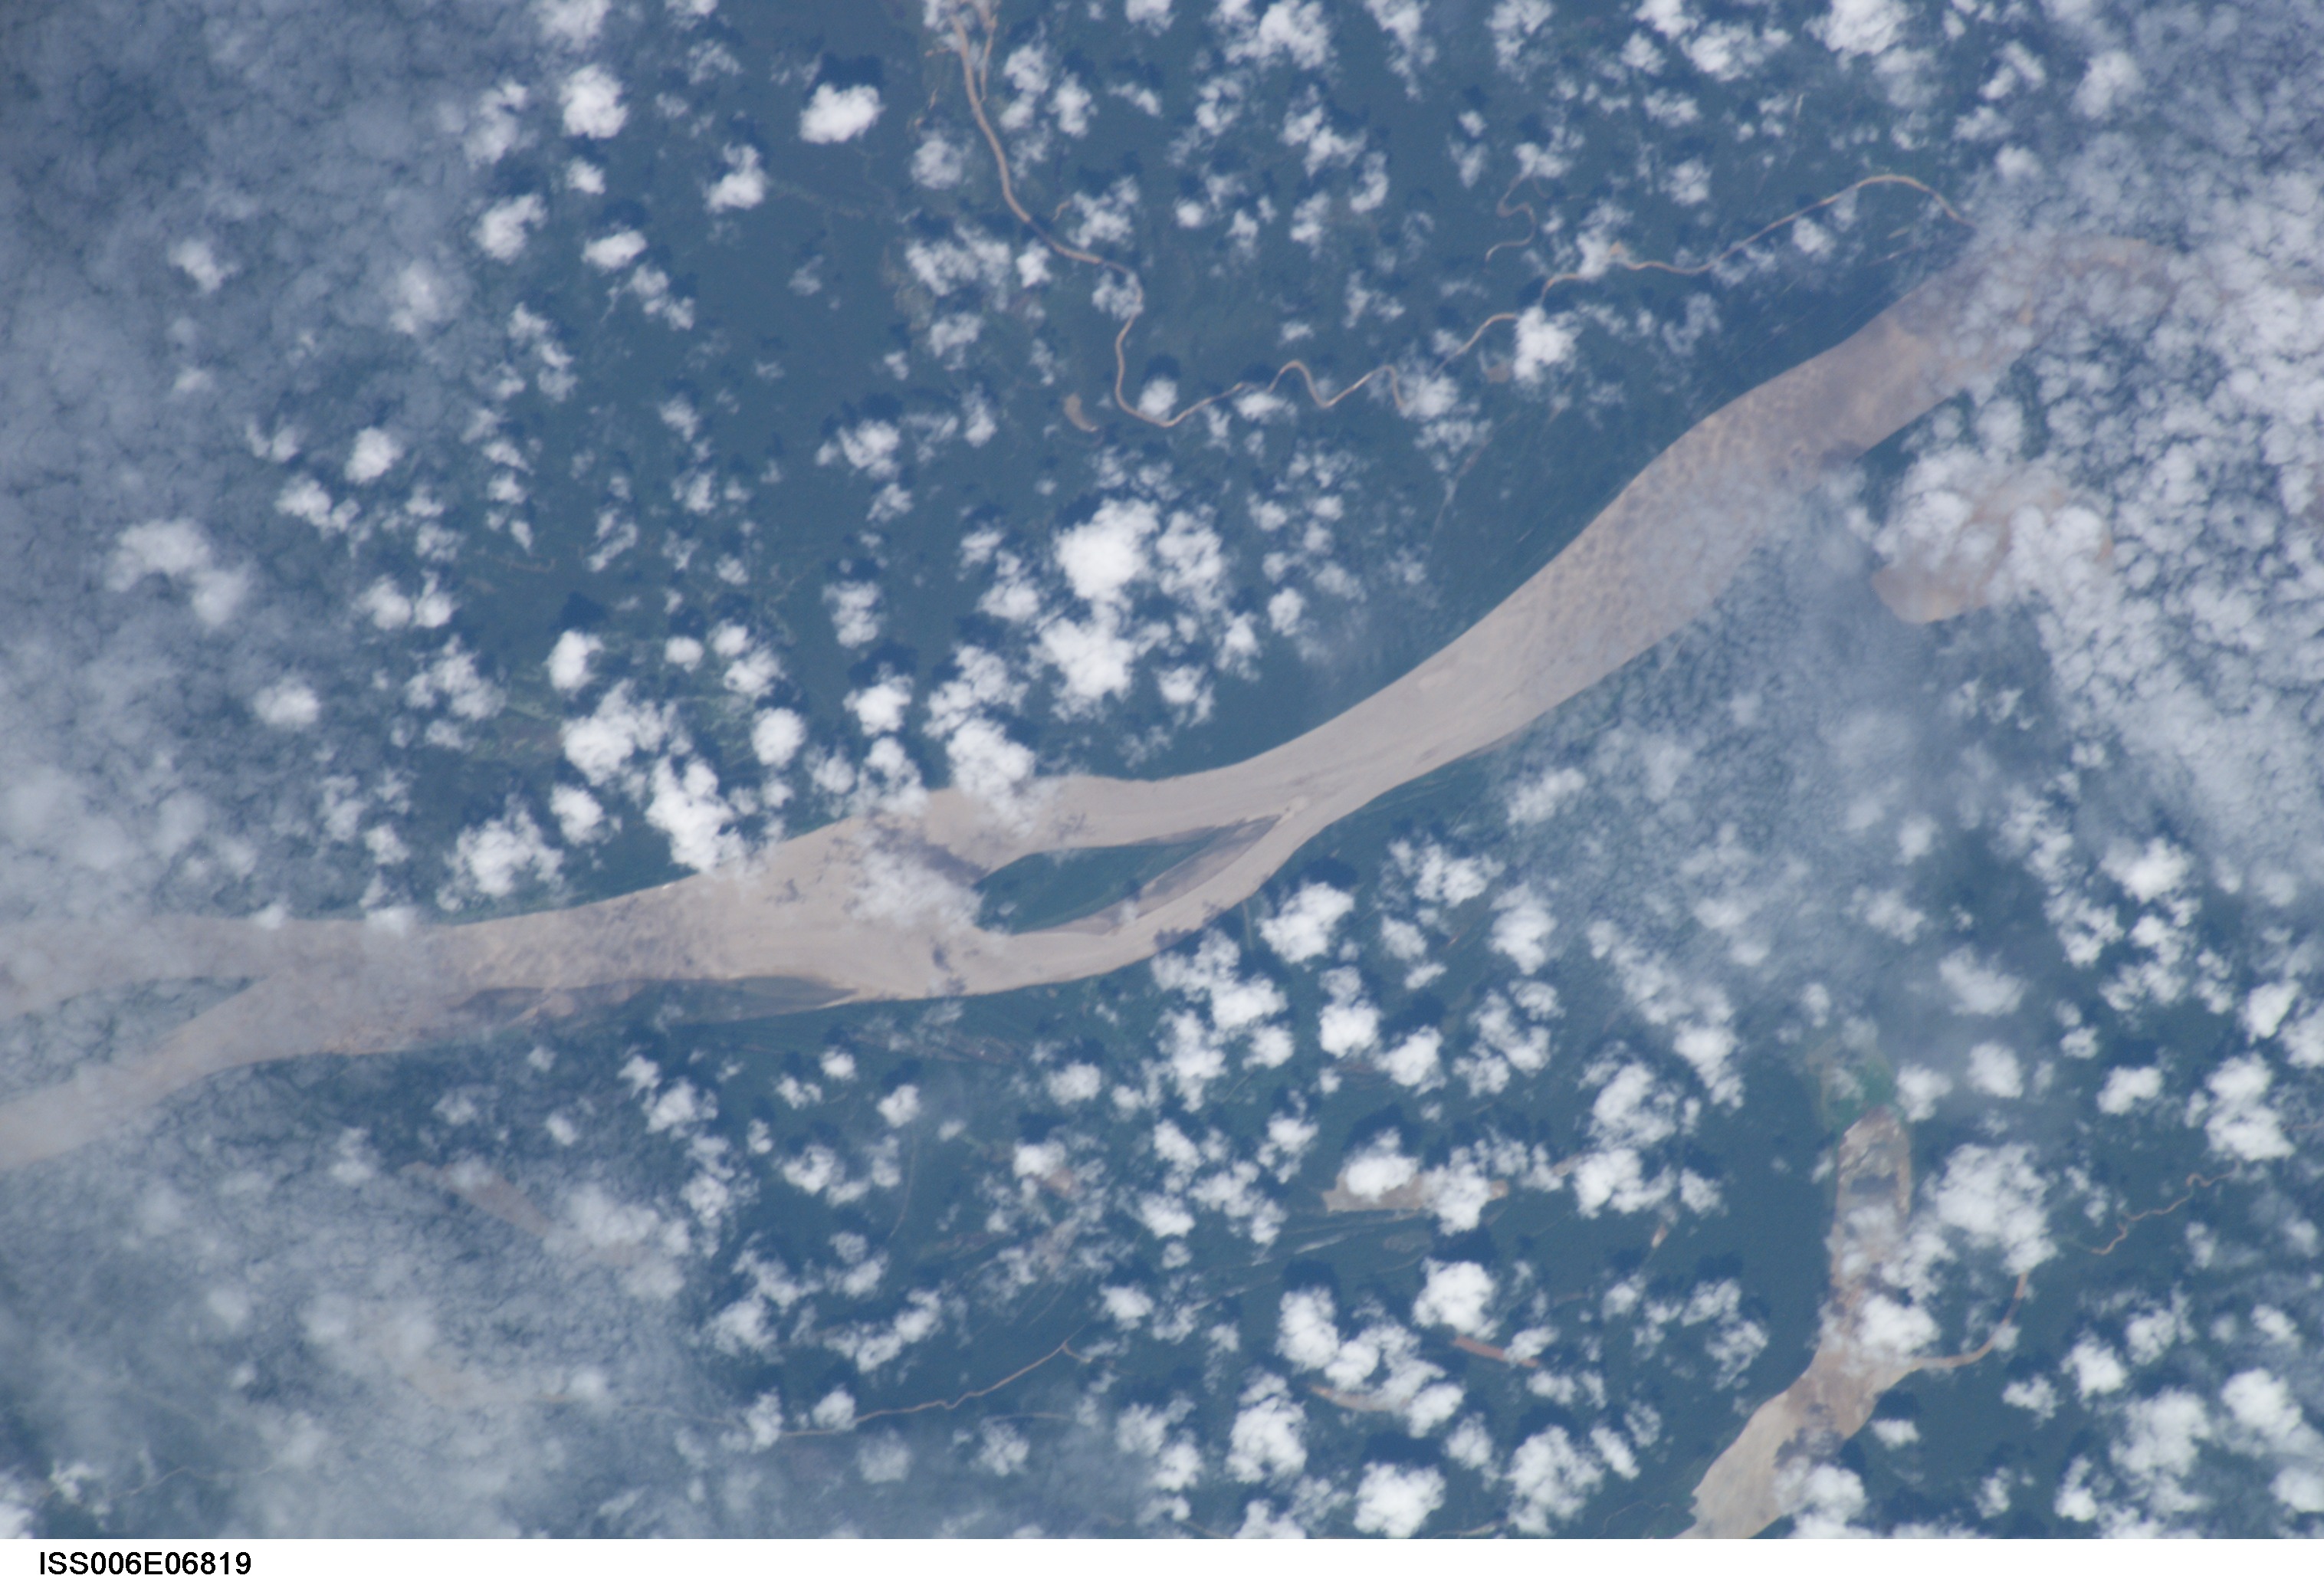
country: BRAZIL
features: RIO MADEIRA, ACARA RIVER, ISLAND
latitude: -6.5
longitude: -62.0
